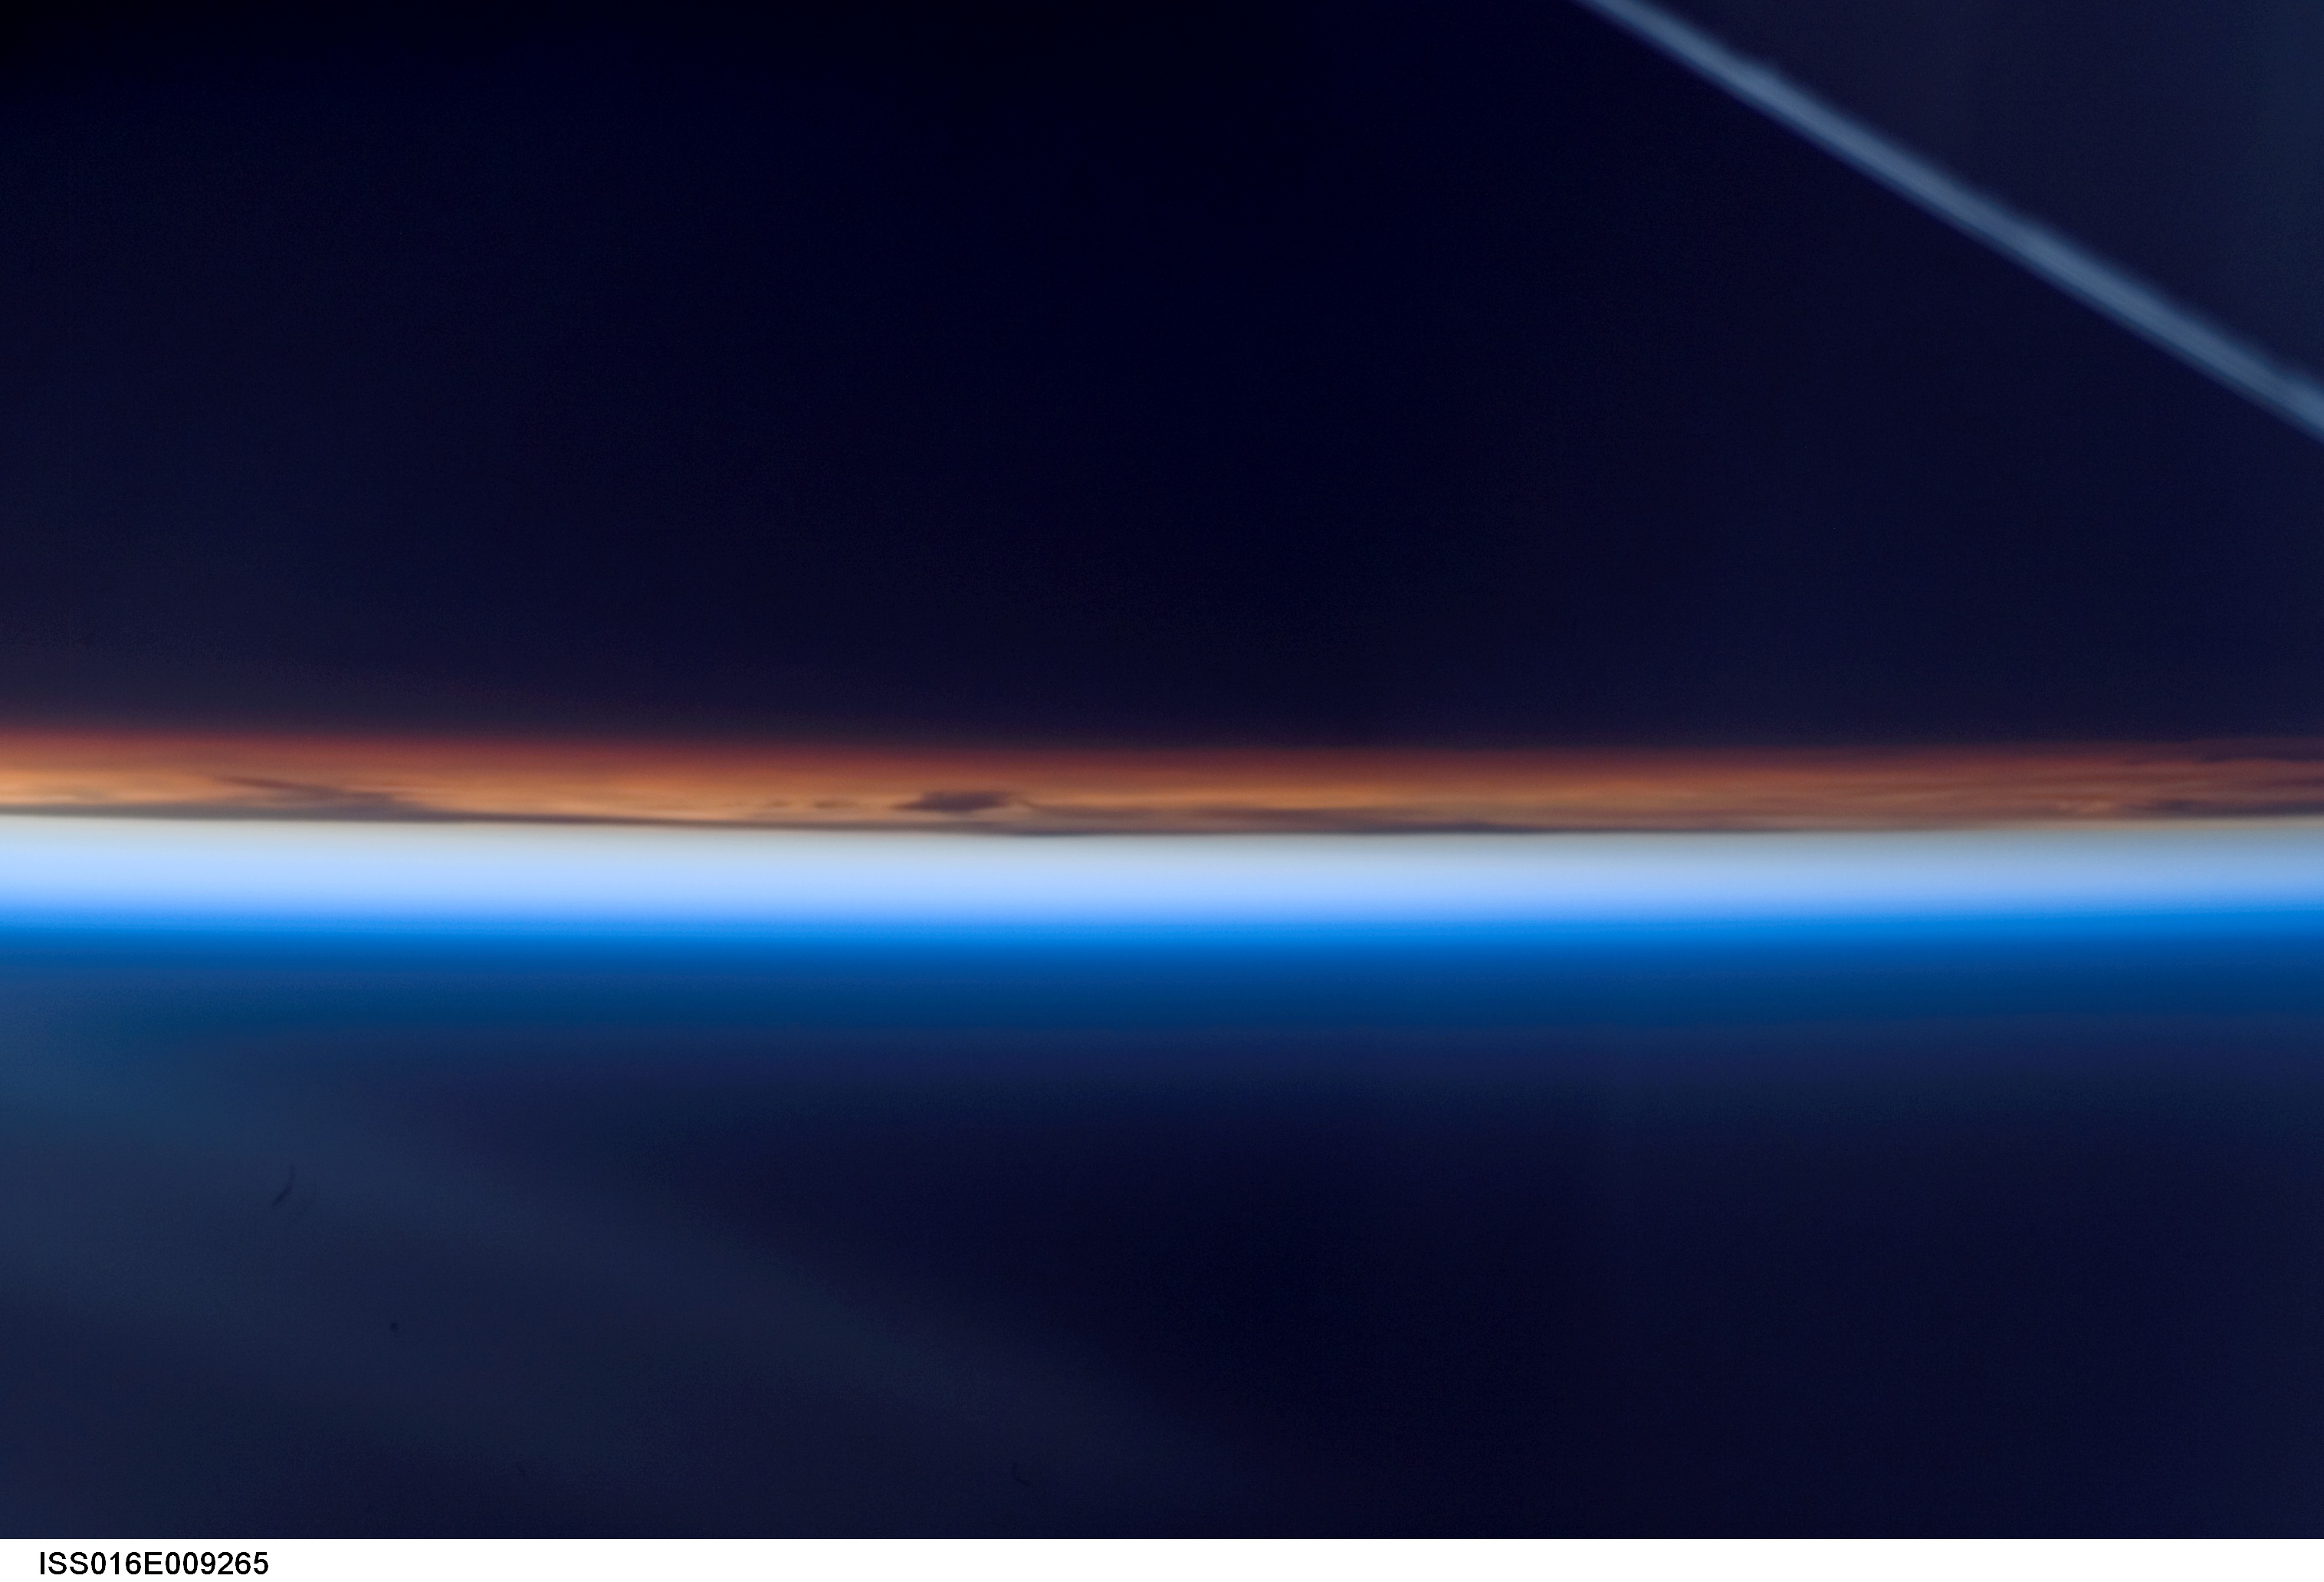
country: SOUTH AMERICA
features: PAN-ATMOSPHERIC LIMB, DAWN
